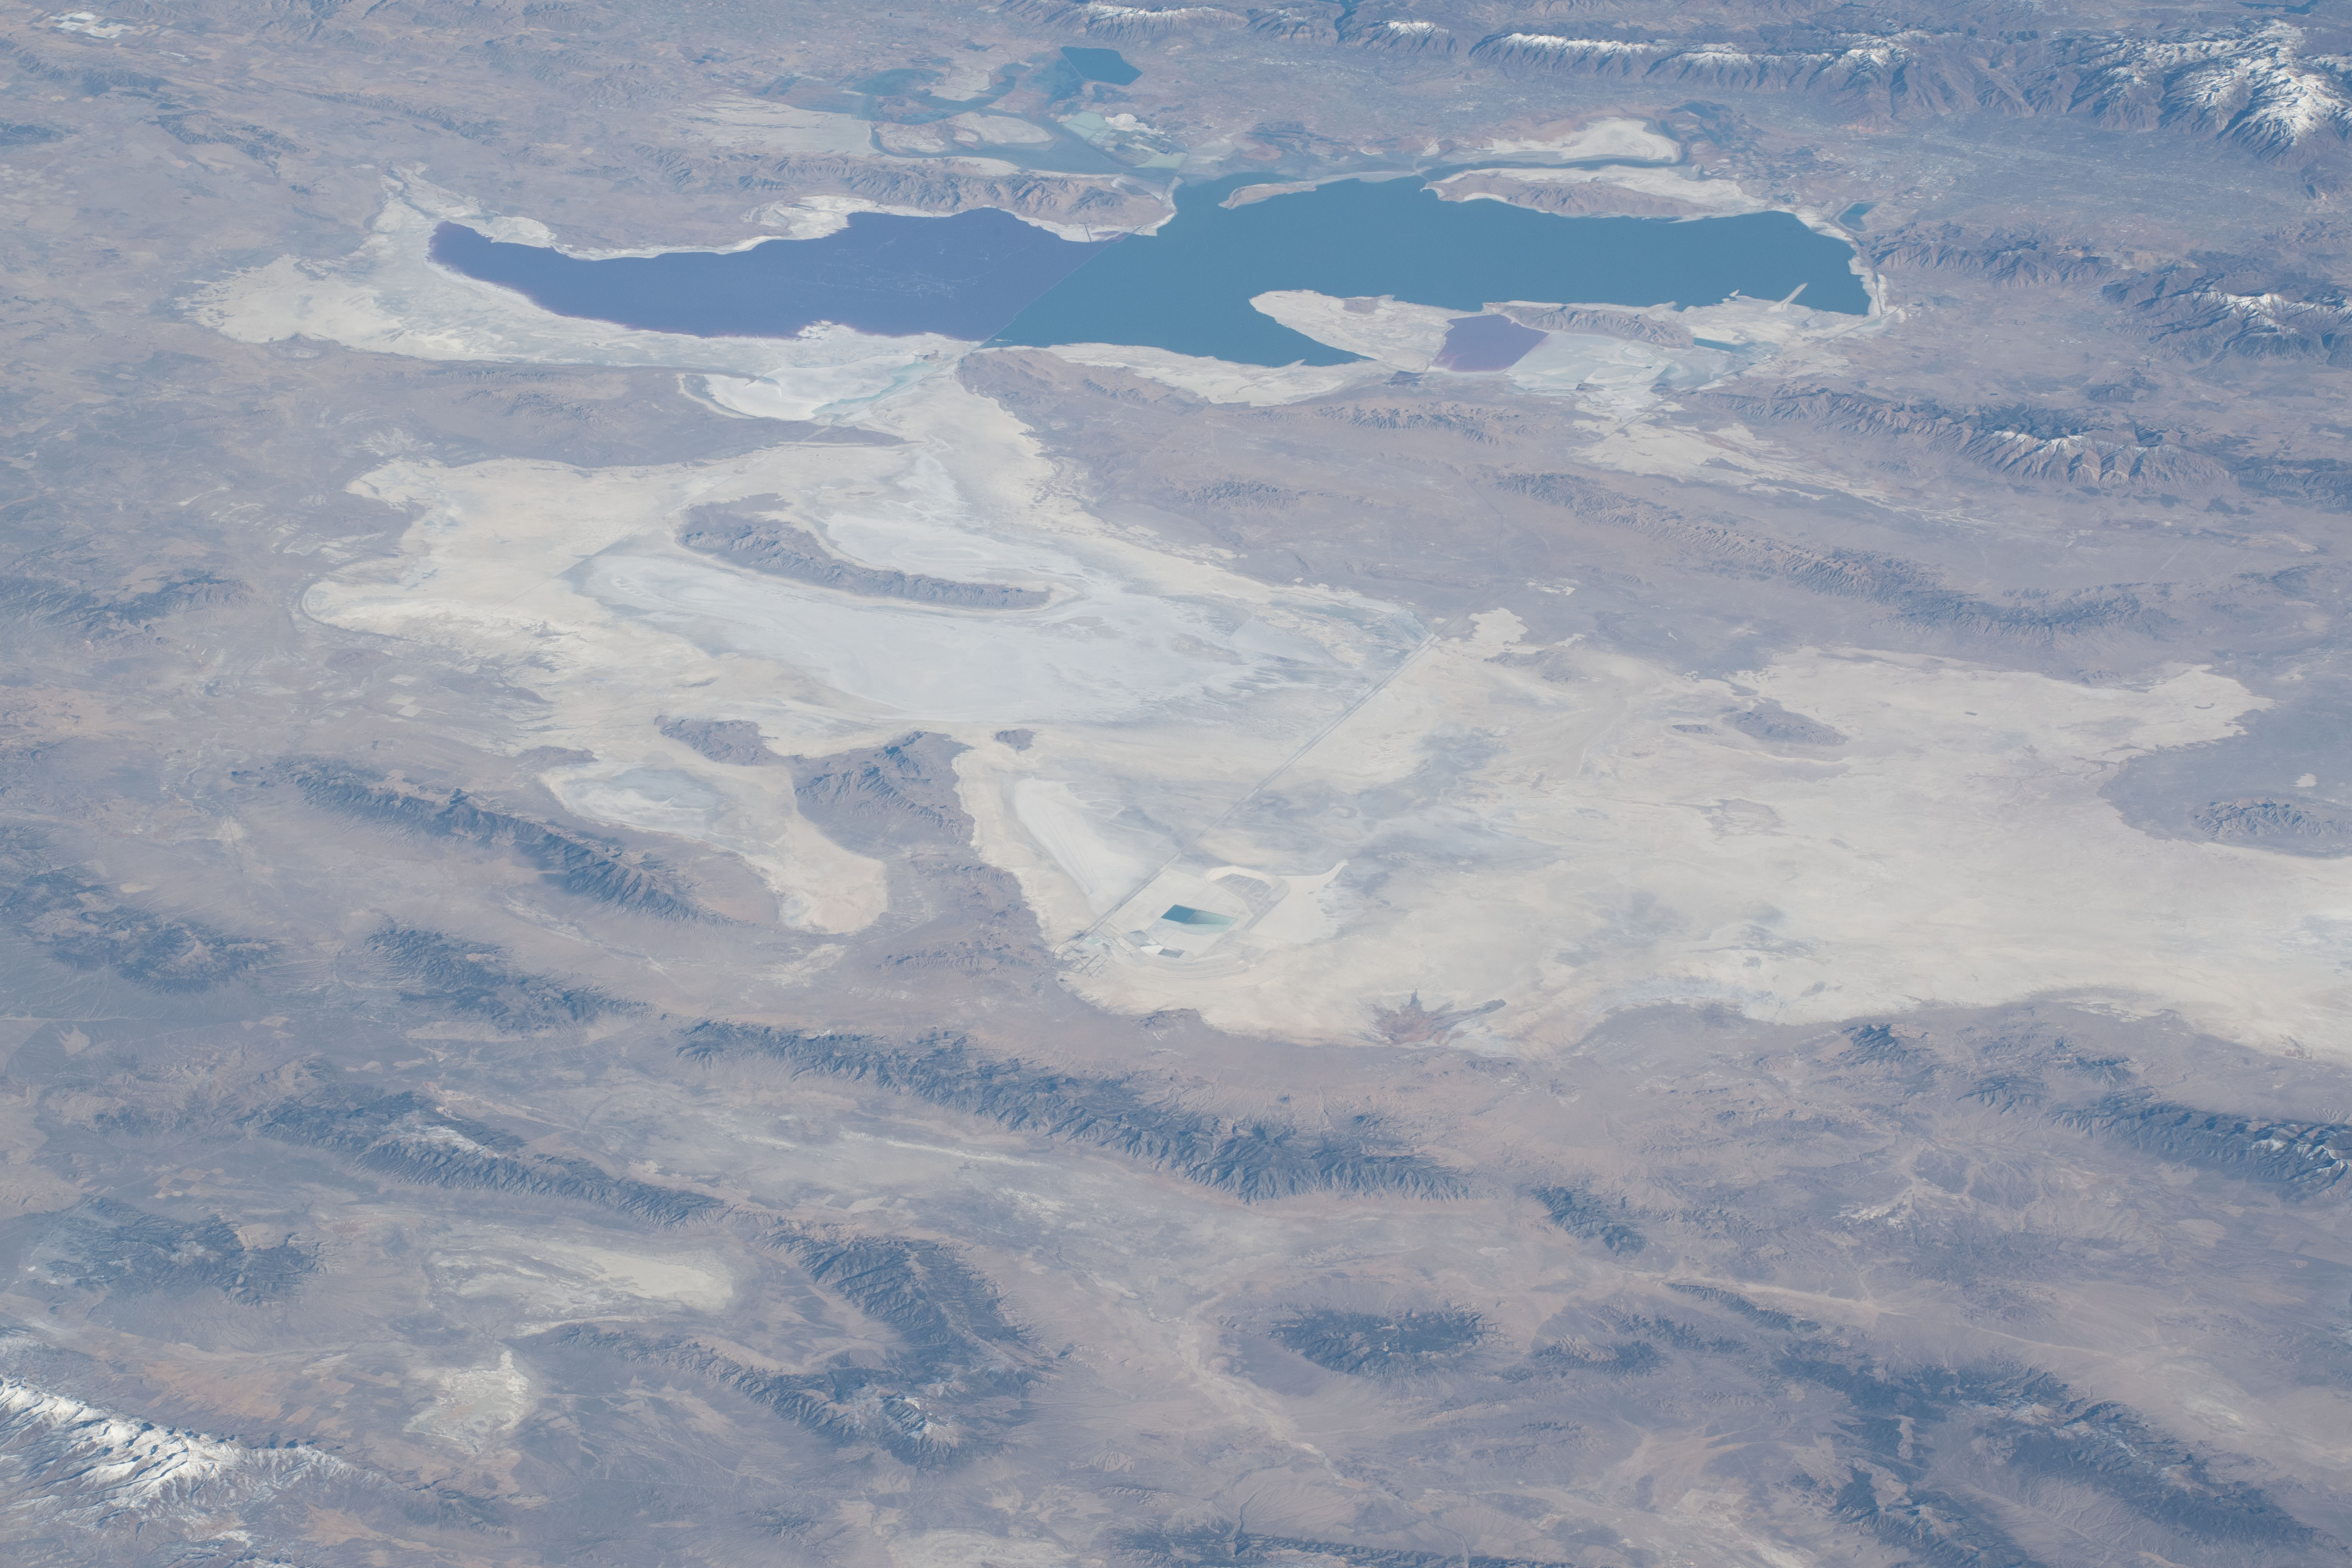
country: USA-NEVADA
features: GREAT SALT LAKE, BONNEVILLE STATE PARK
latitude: 40.6
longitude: -114.1
